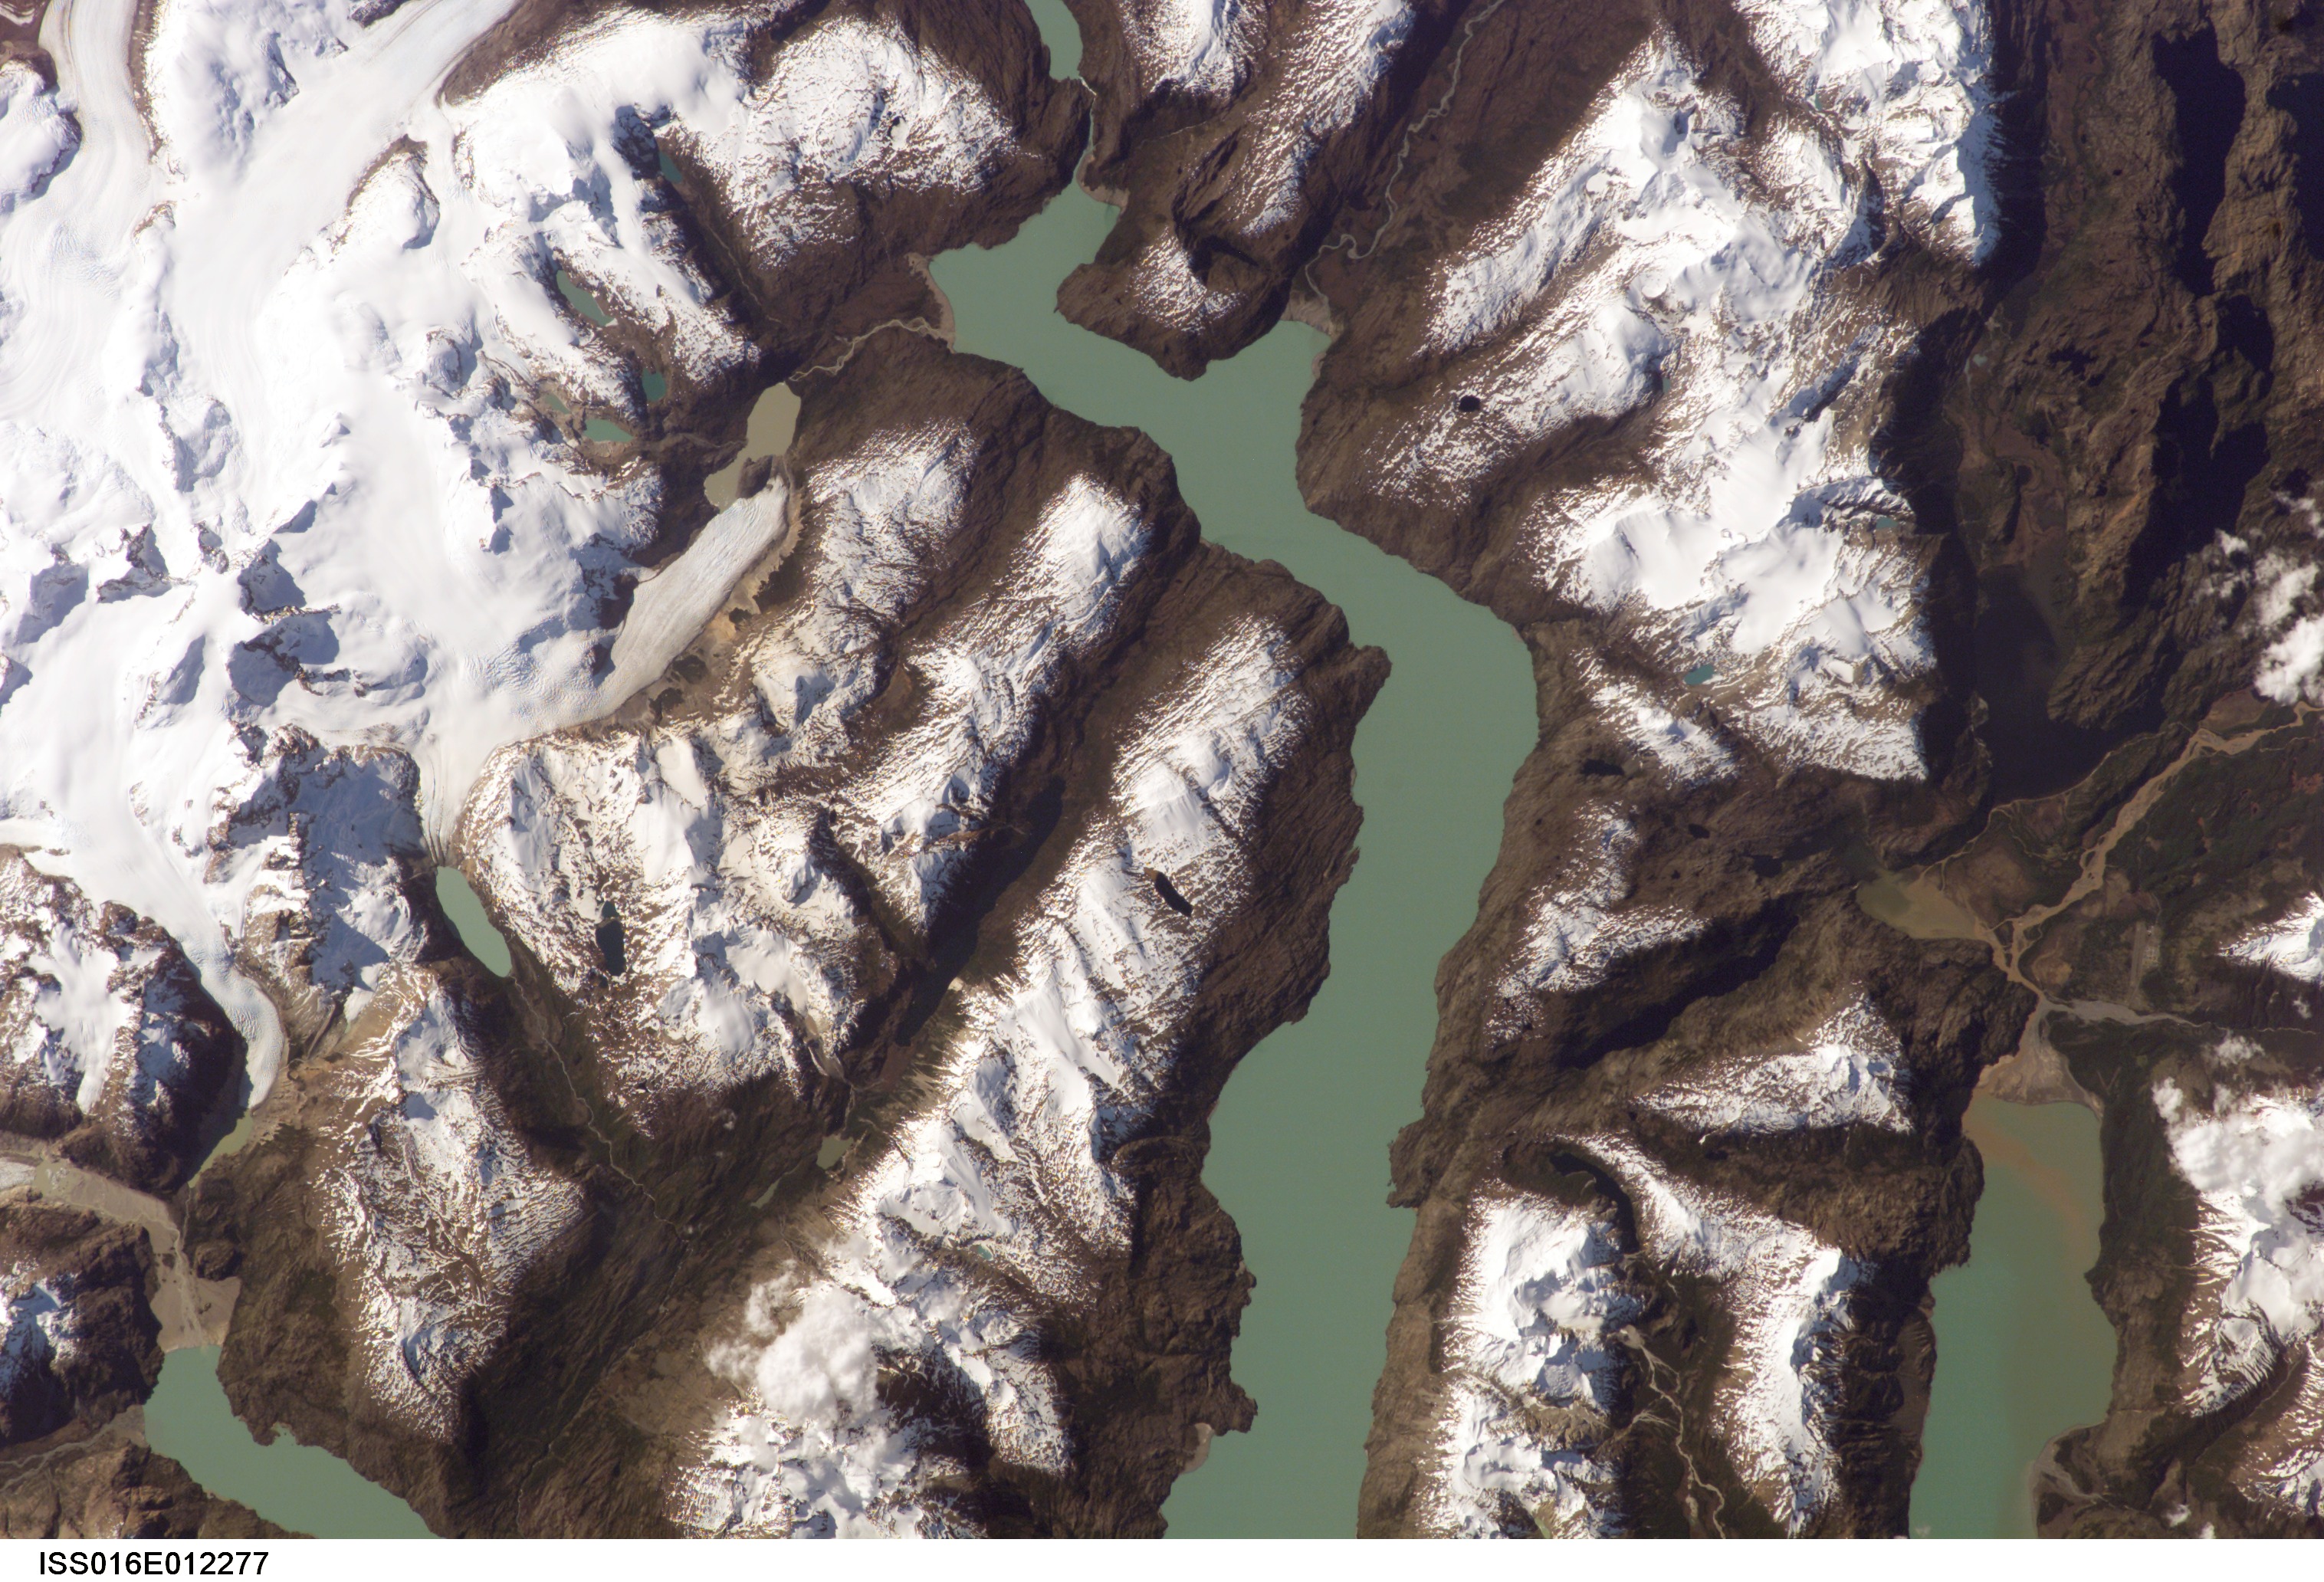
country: CHILE
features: N. W. O'HIGGINS LAKE, GLACIERS
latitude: -48.5
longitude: -73.0
